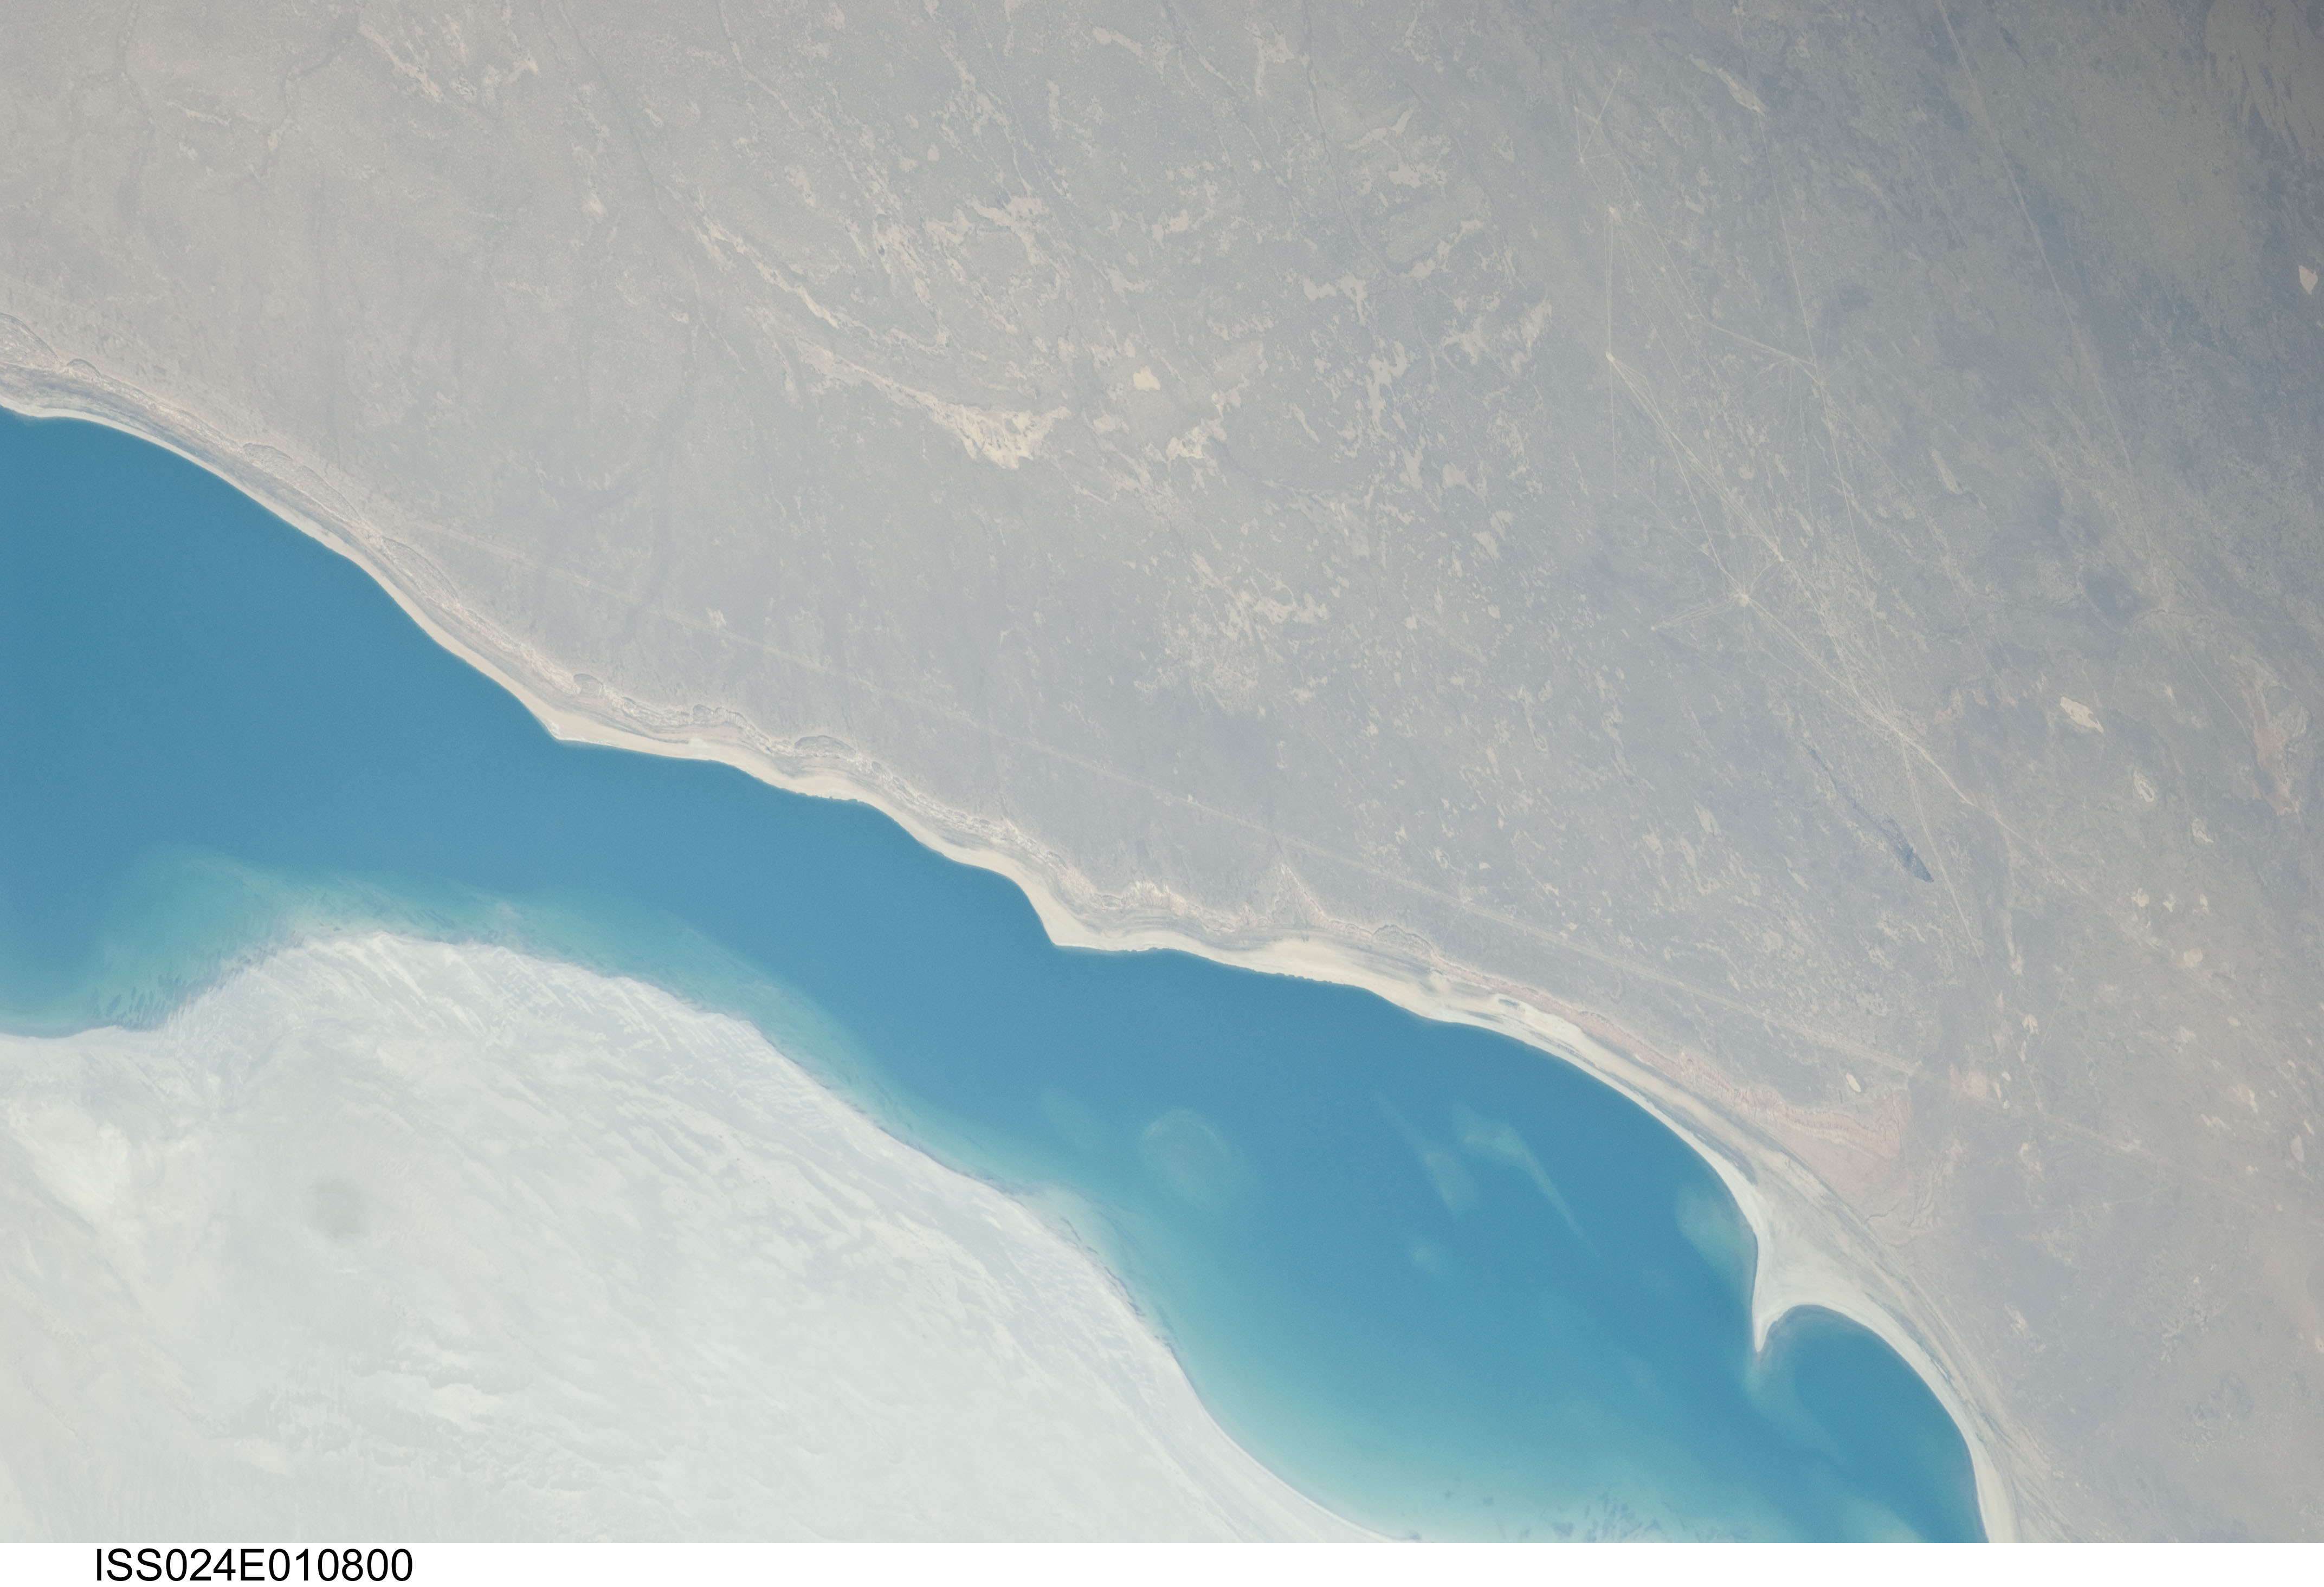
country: KAZAKHSTAN
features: WESTERN END OF ARAL SEA
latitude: 45.6
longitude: 58.6
